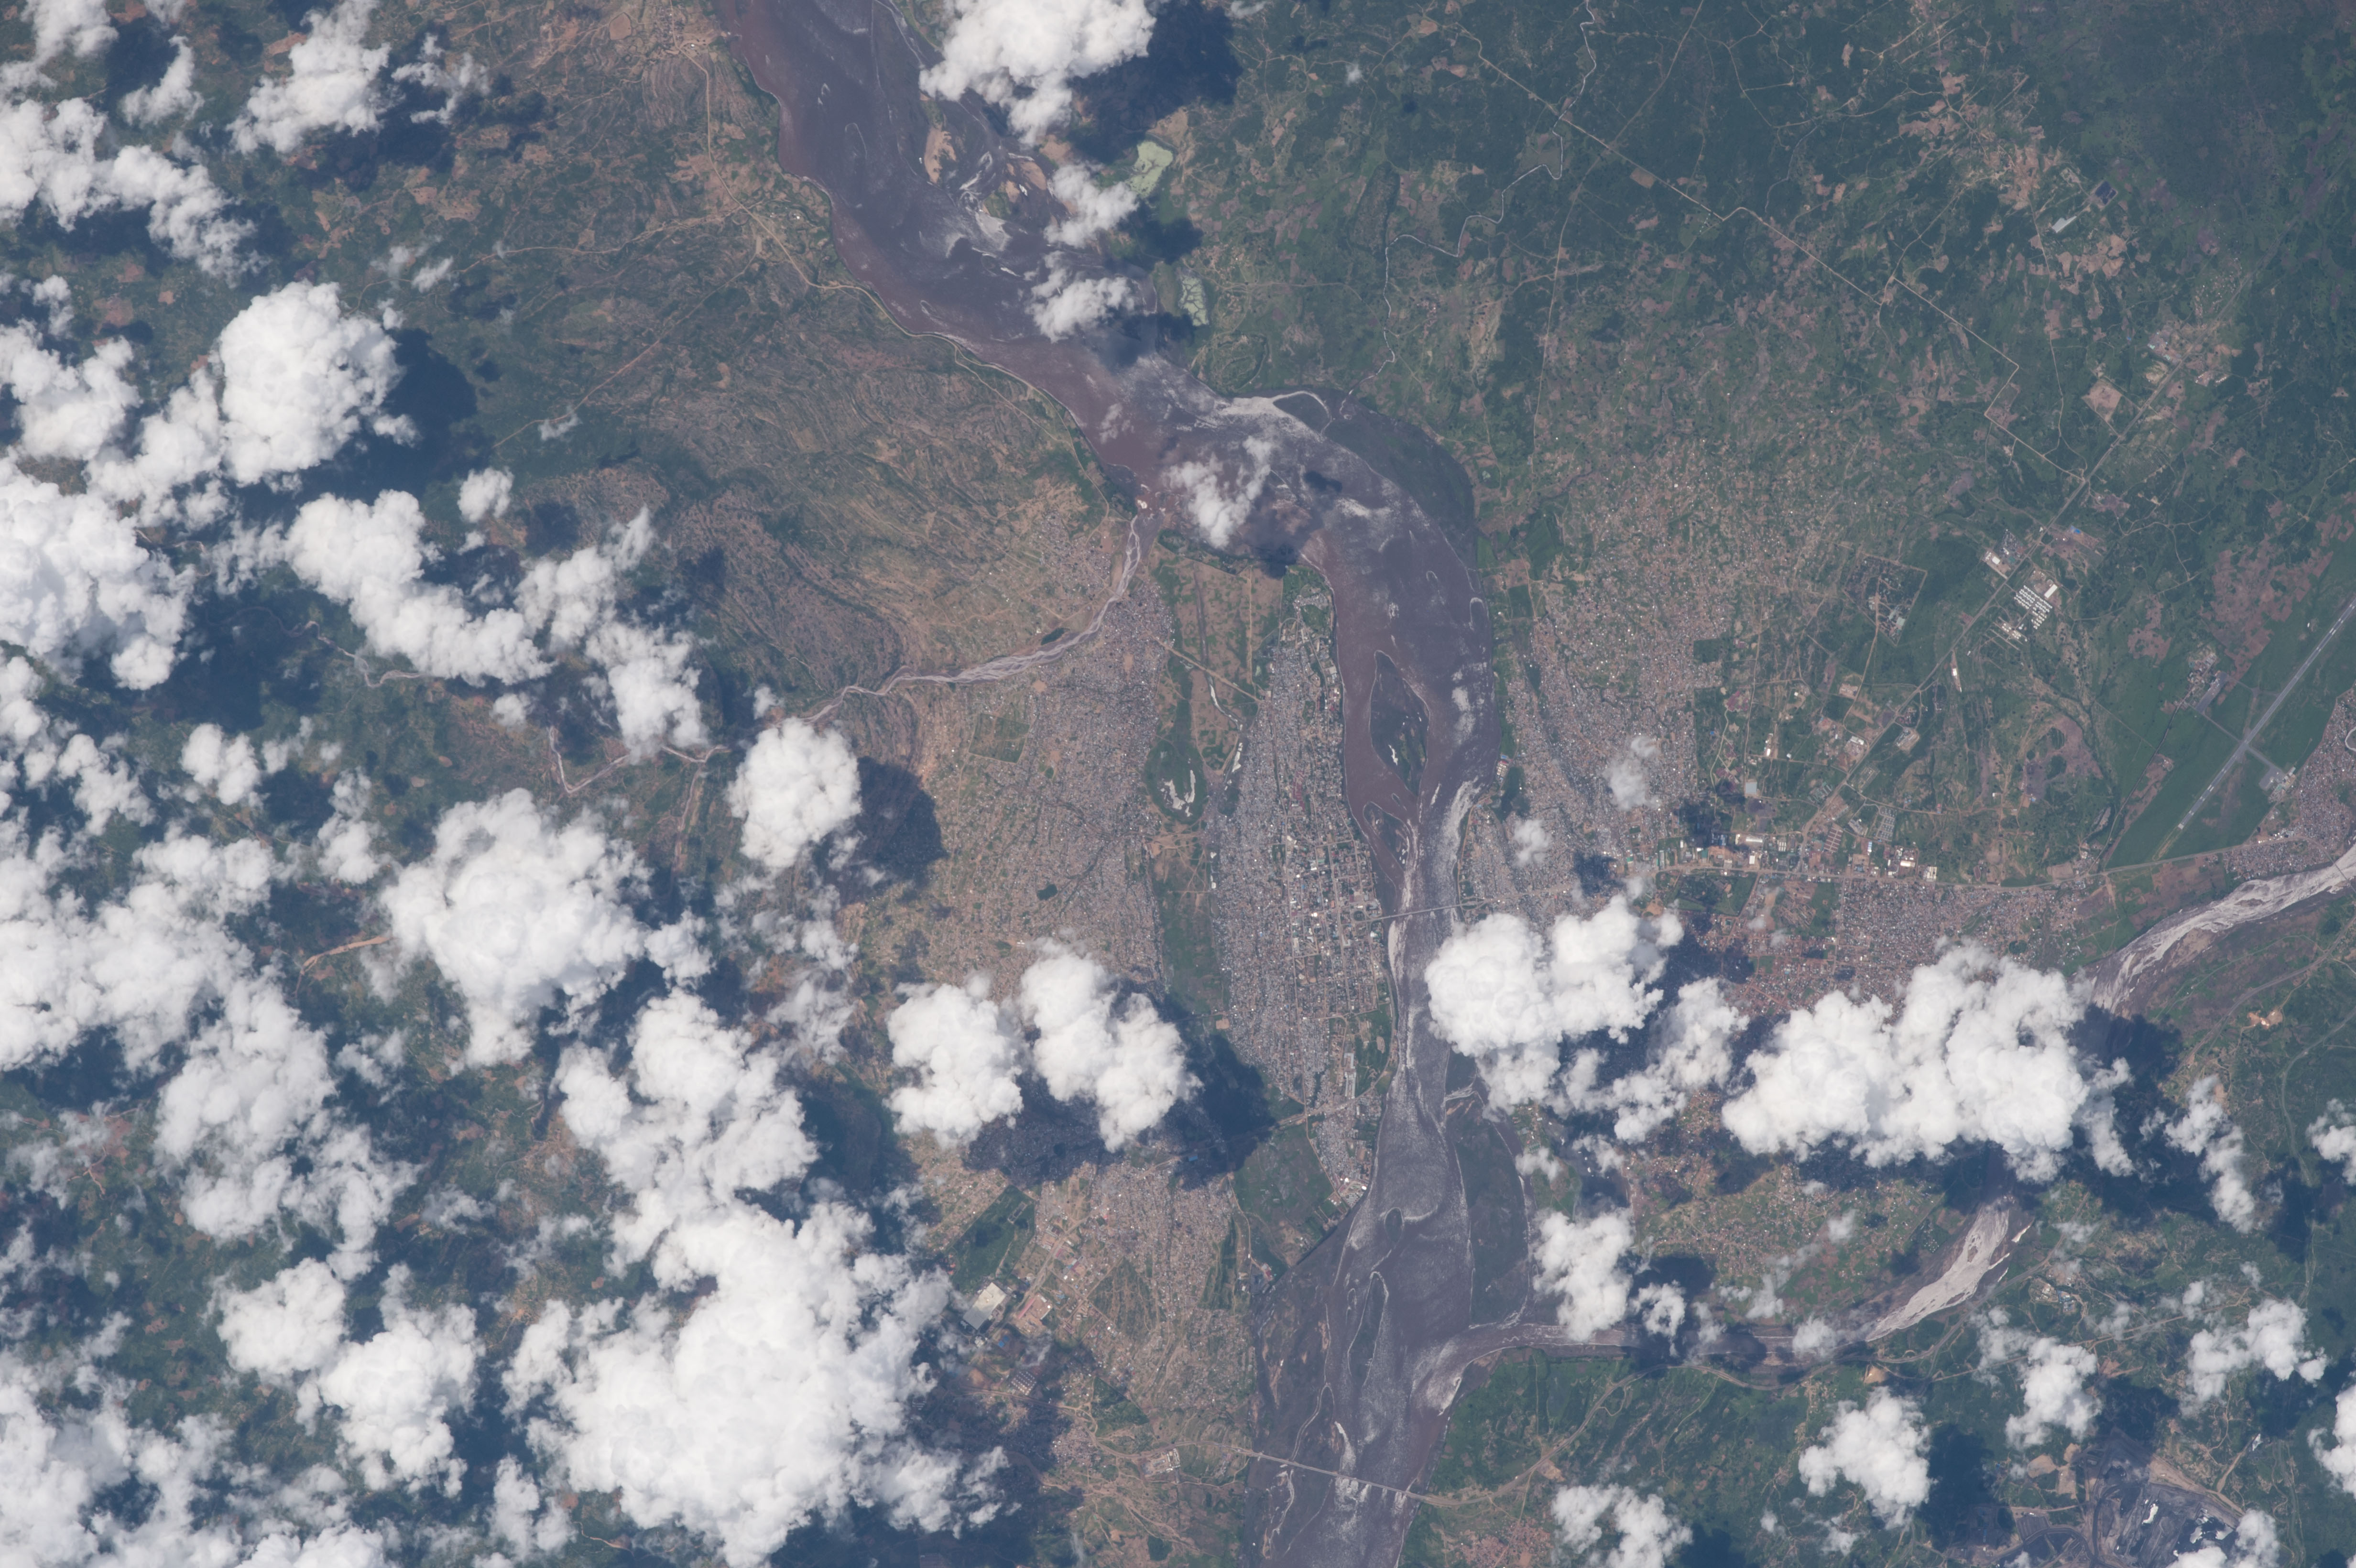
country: MOZAMBIQUE
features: ZAMBEZI R., TETE, ROADS, BRIDGES, AIRPORT, HILLS, REVUBOE R.
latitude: -16.2
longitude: 33.6
